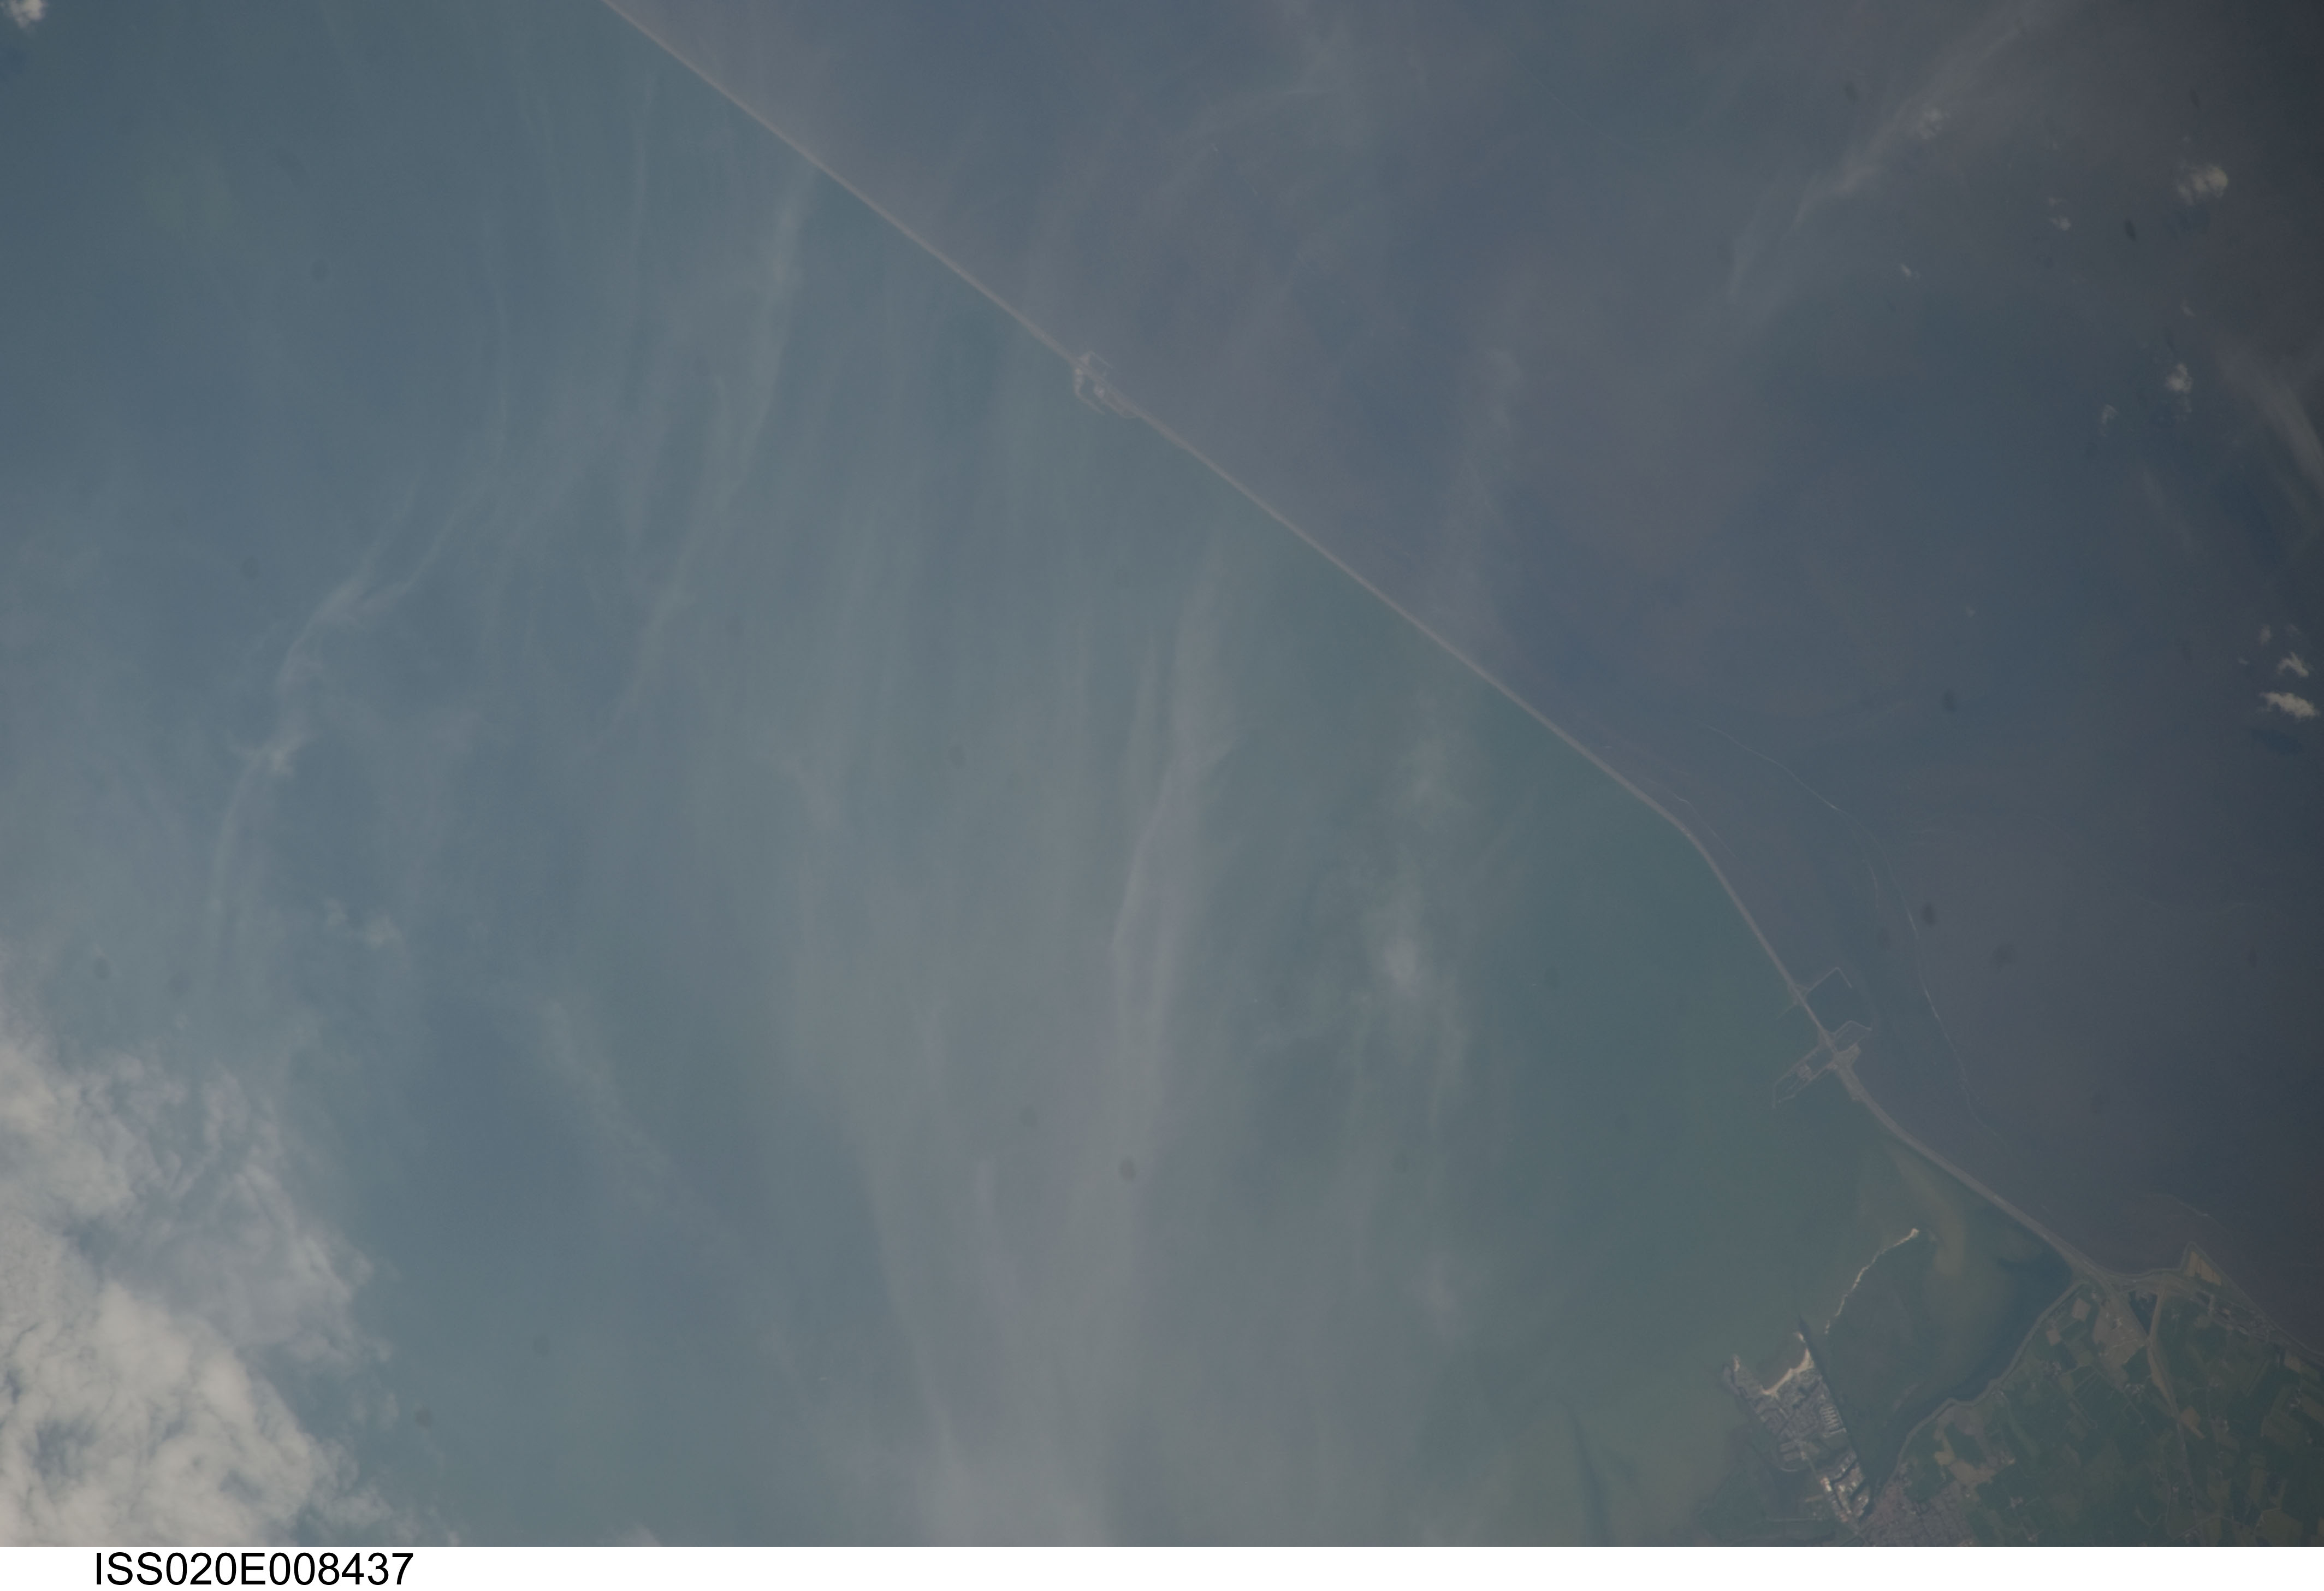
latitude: 53.0
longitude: 5.3
